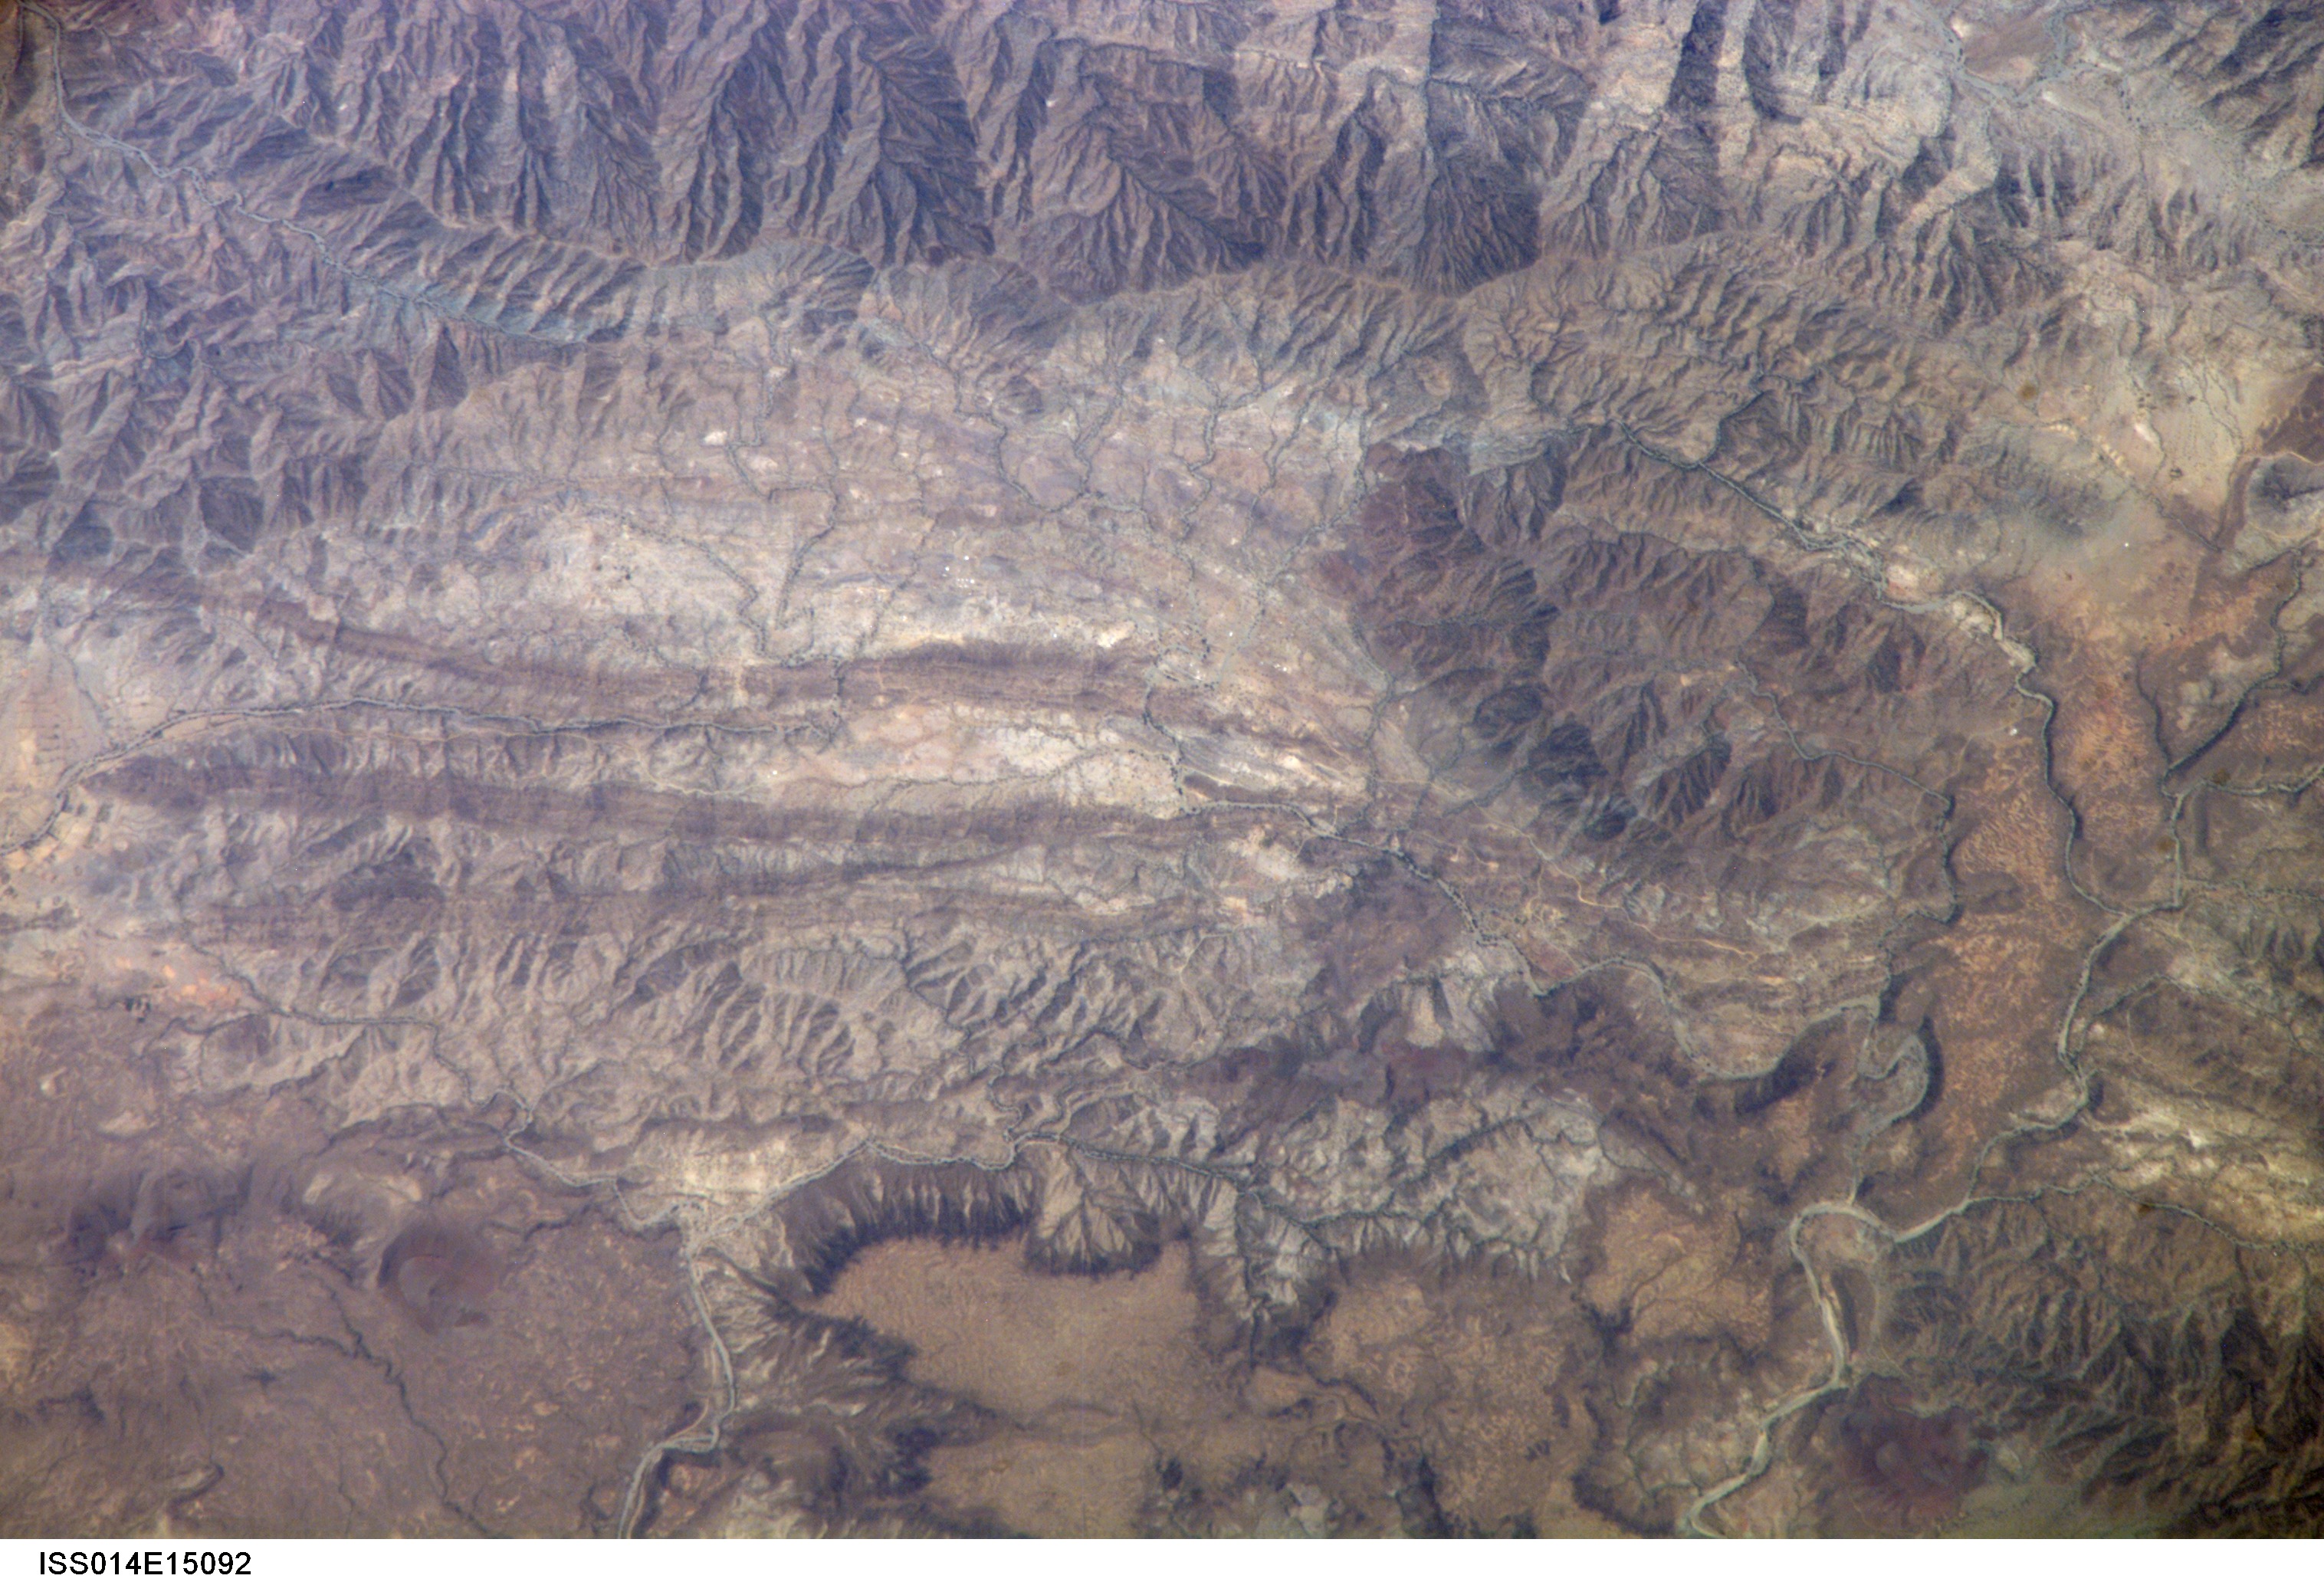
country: SAUDI ARABIA
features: LAVA FLOW MESAS, RIVER
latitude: 18.6
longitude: 41.7
